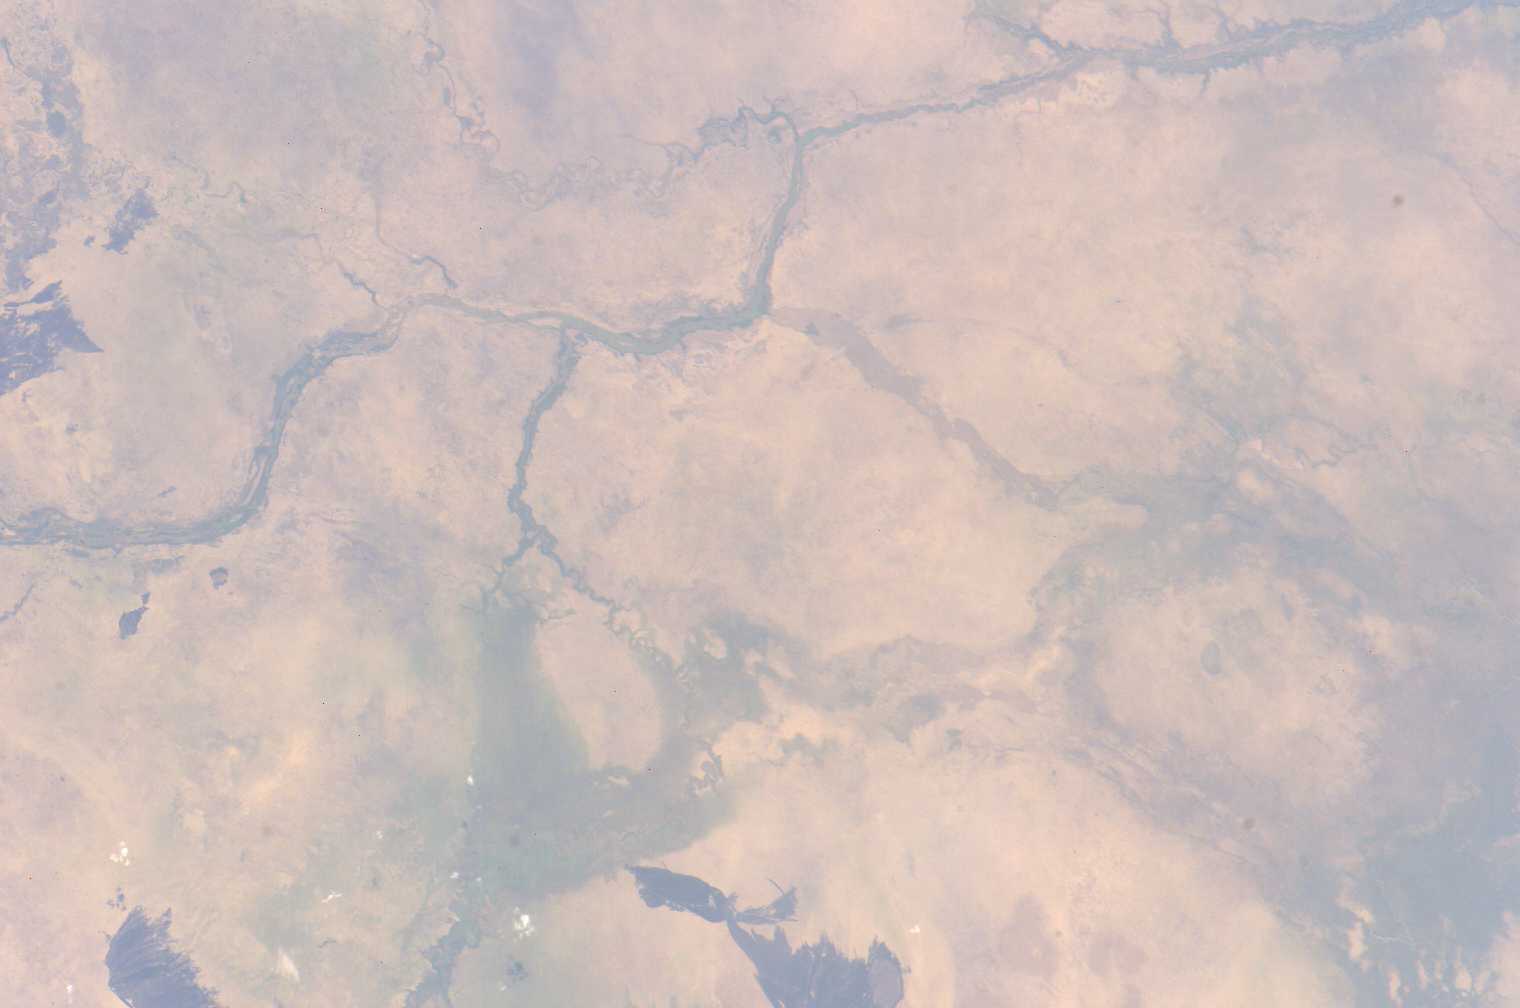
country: SUDAN
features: KANGEN R., RELICT CHANNELS
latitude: 6.5
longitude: 33.5
